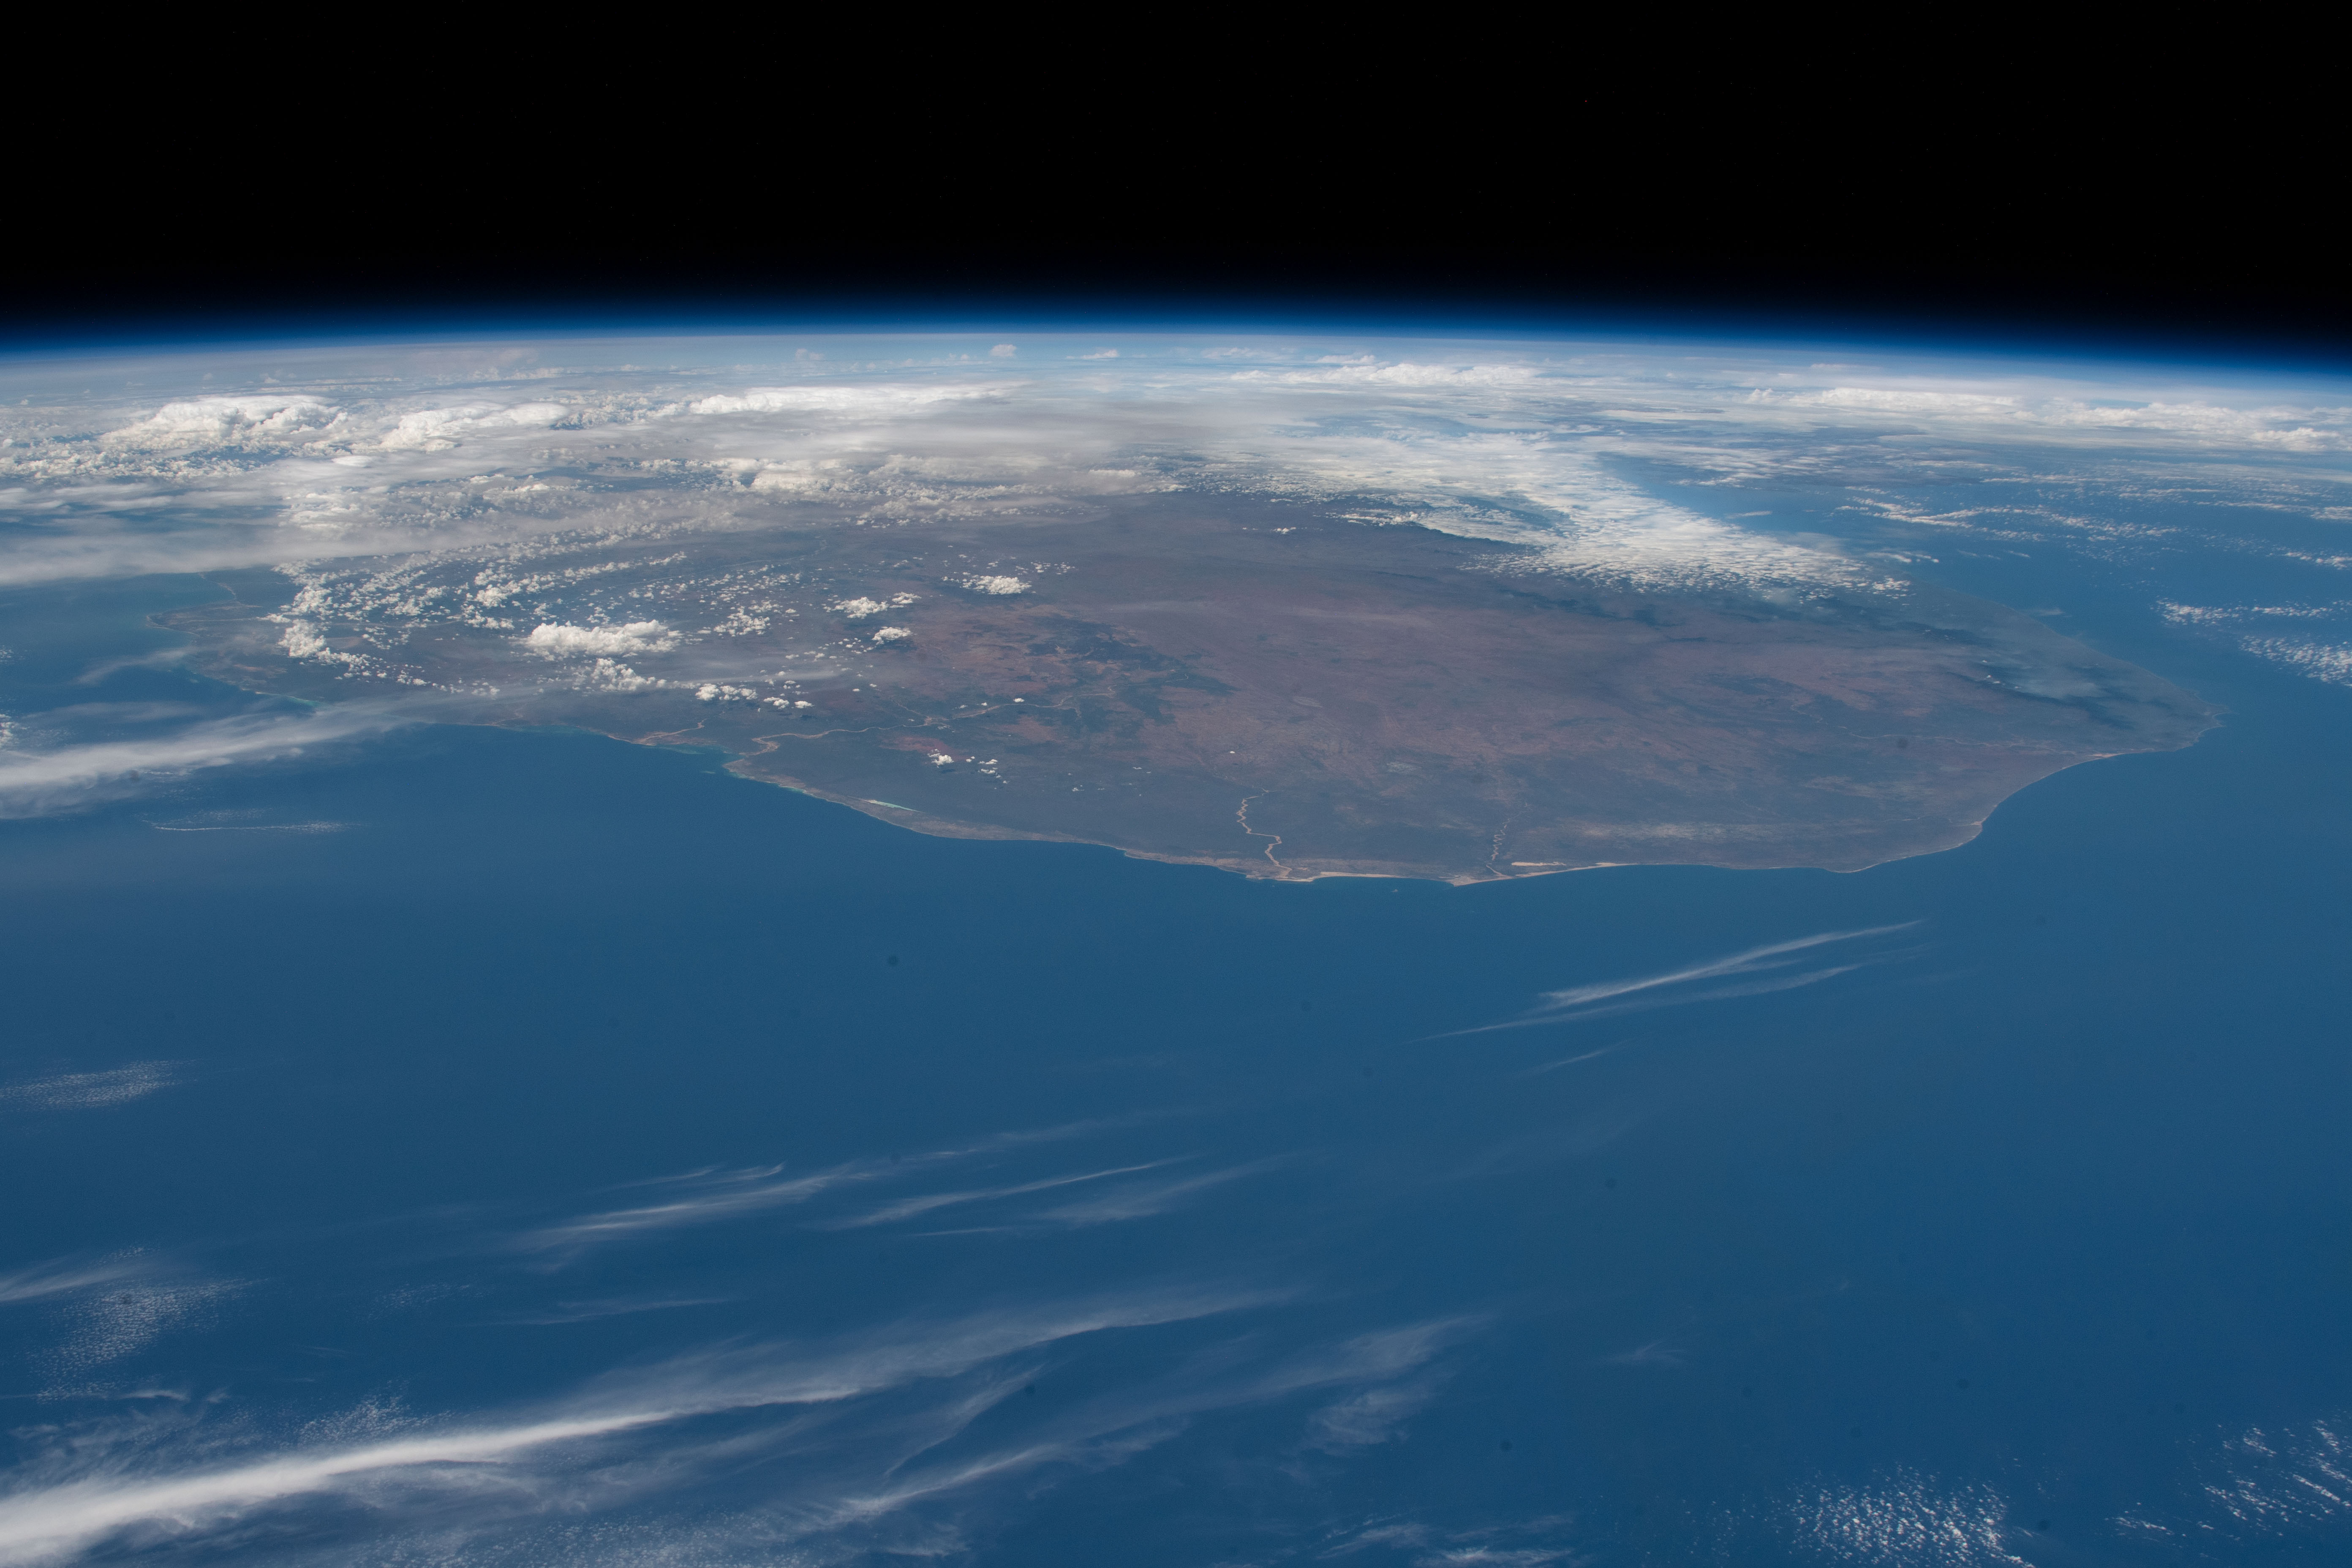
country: MADAGASCAR
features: MADAGASCAR
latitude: -25.0
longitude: 44.5
